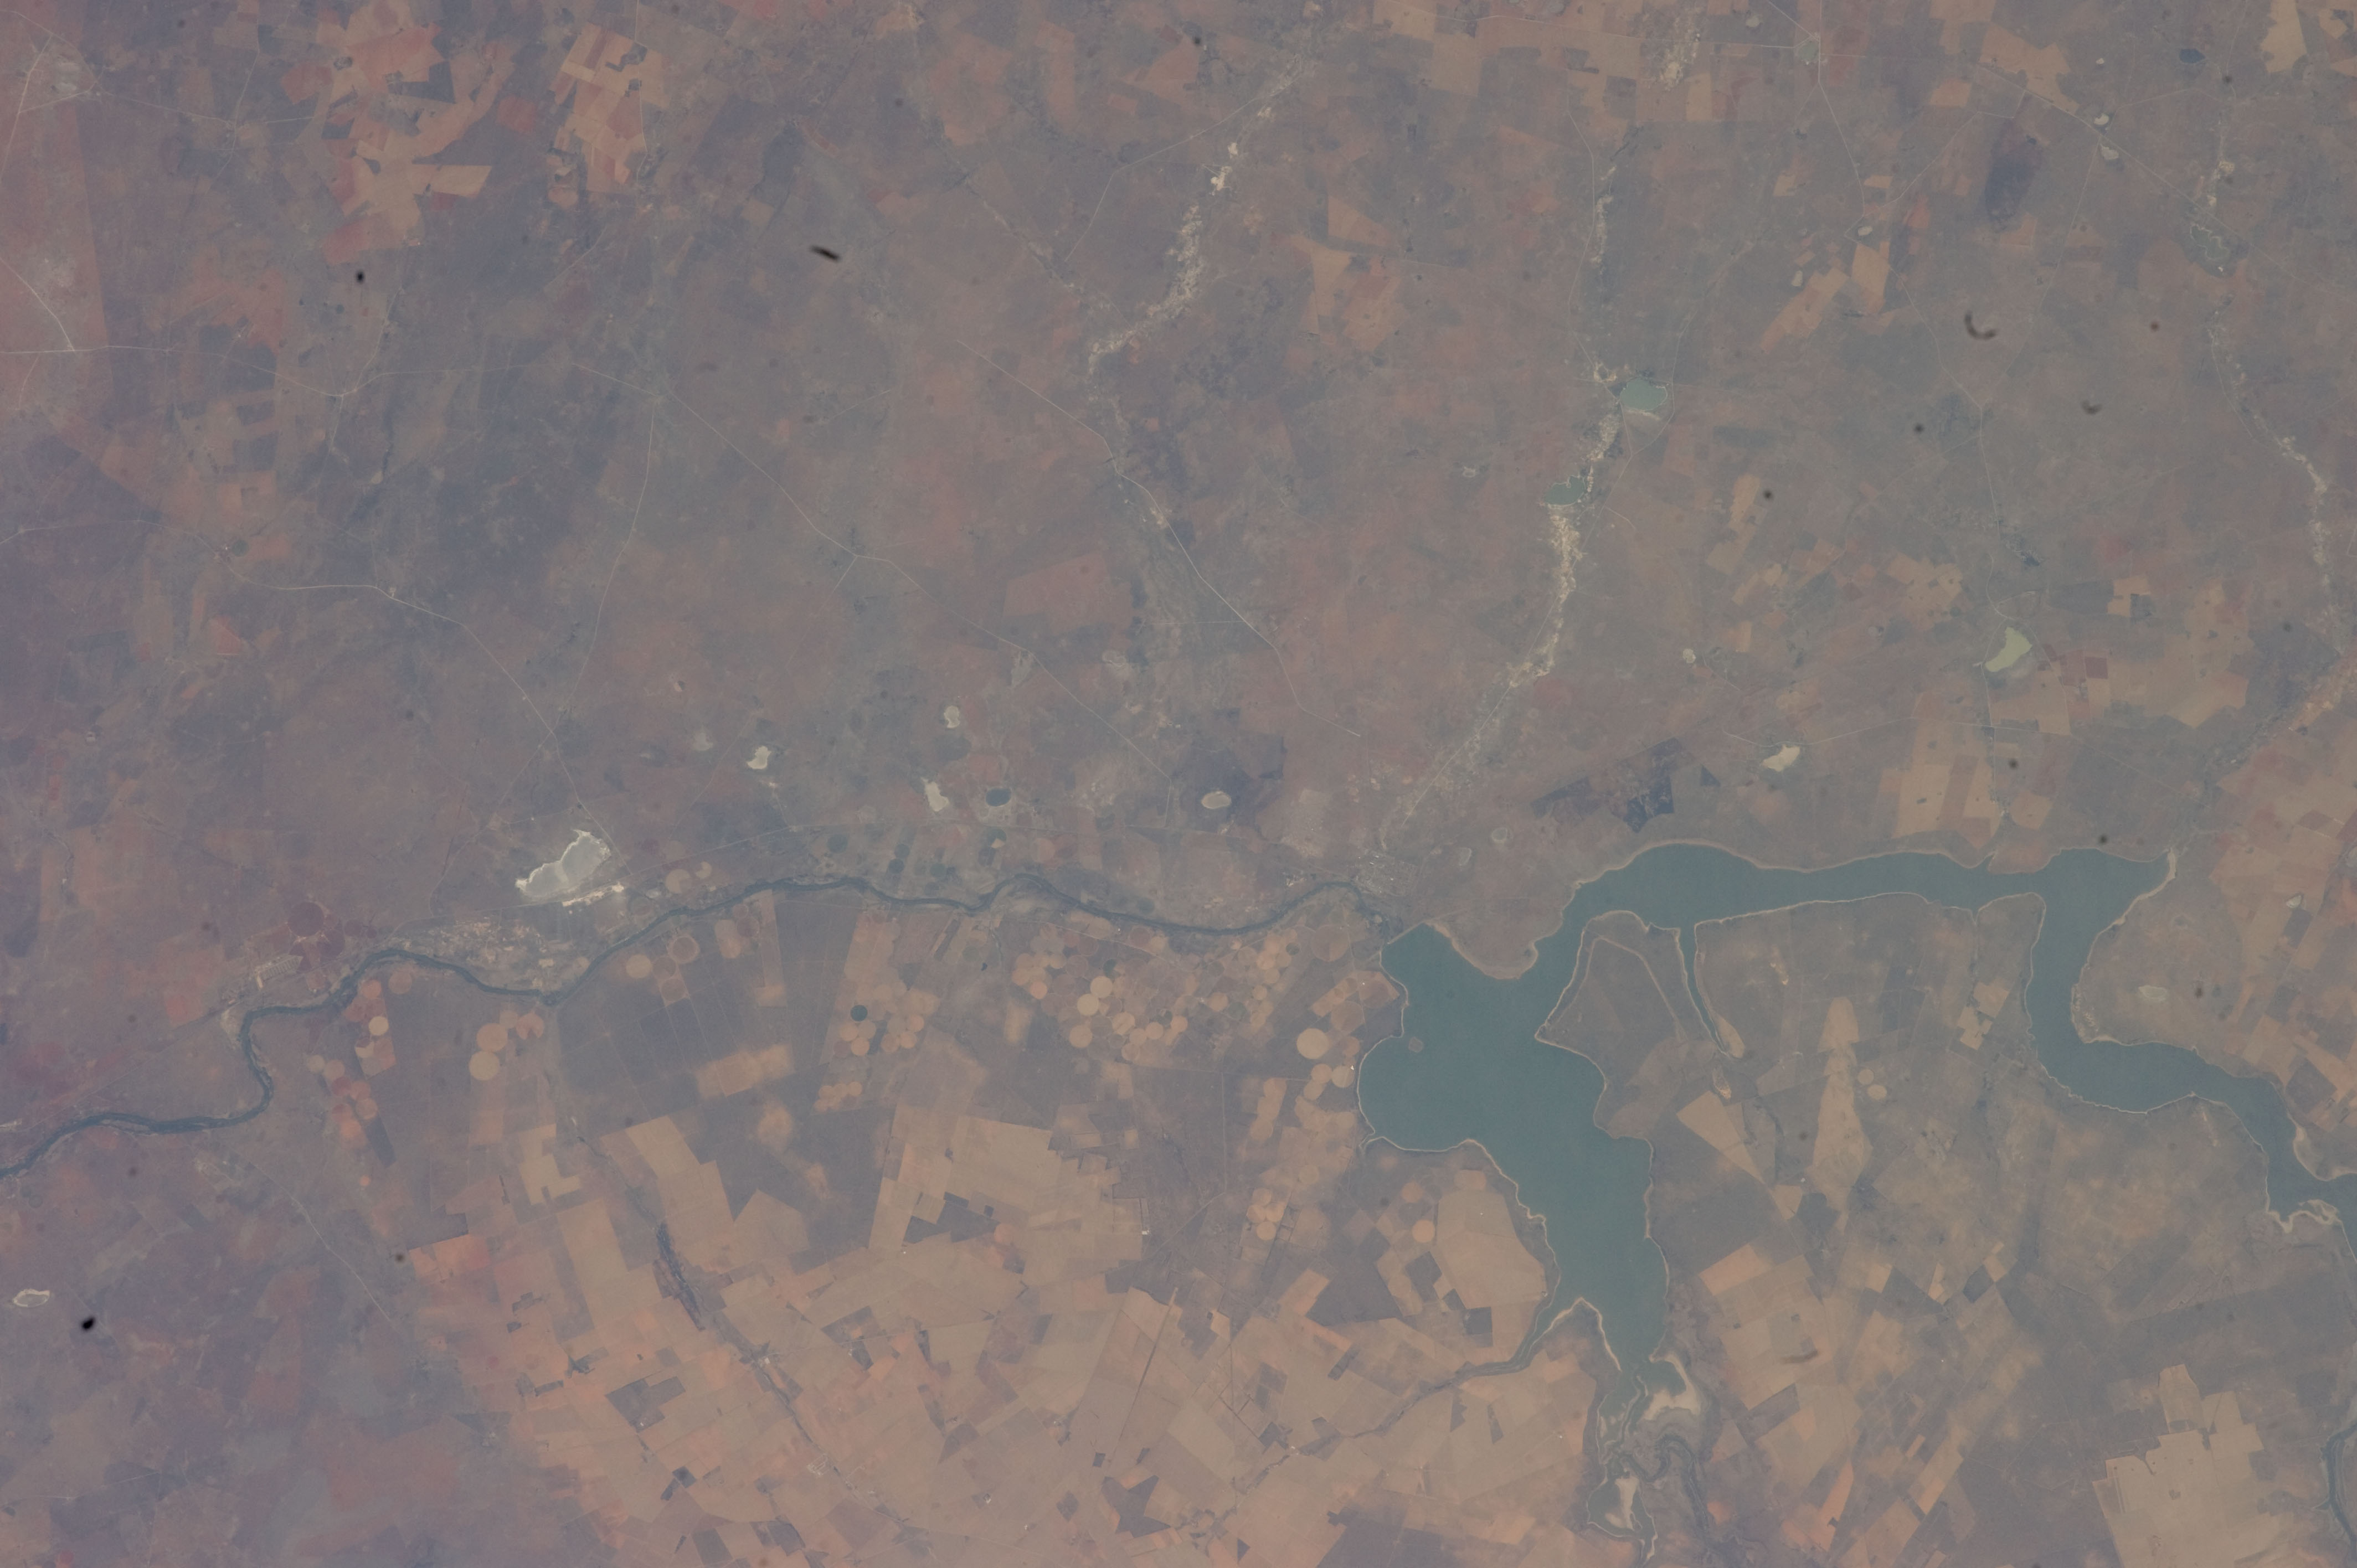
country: REPUBLIC SOUTH AFRICA
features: BLOEMHOF RES., AGR., BLOEMHOF
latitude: -27.7
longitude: 25.6
